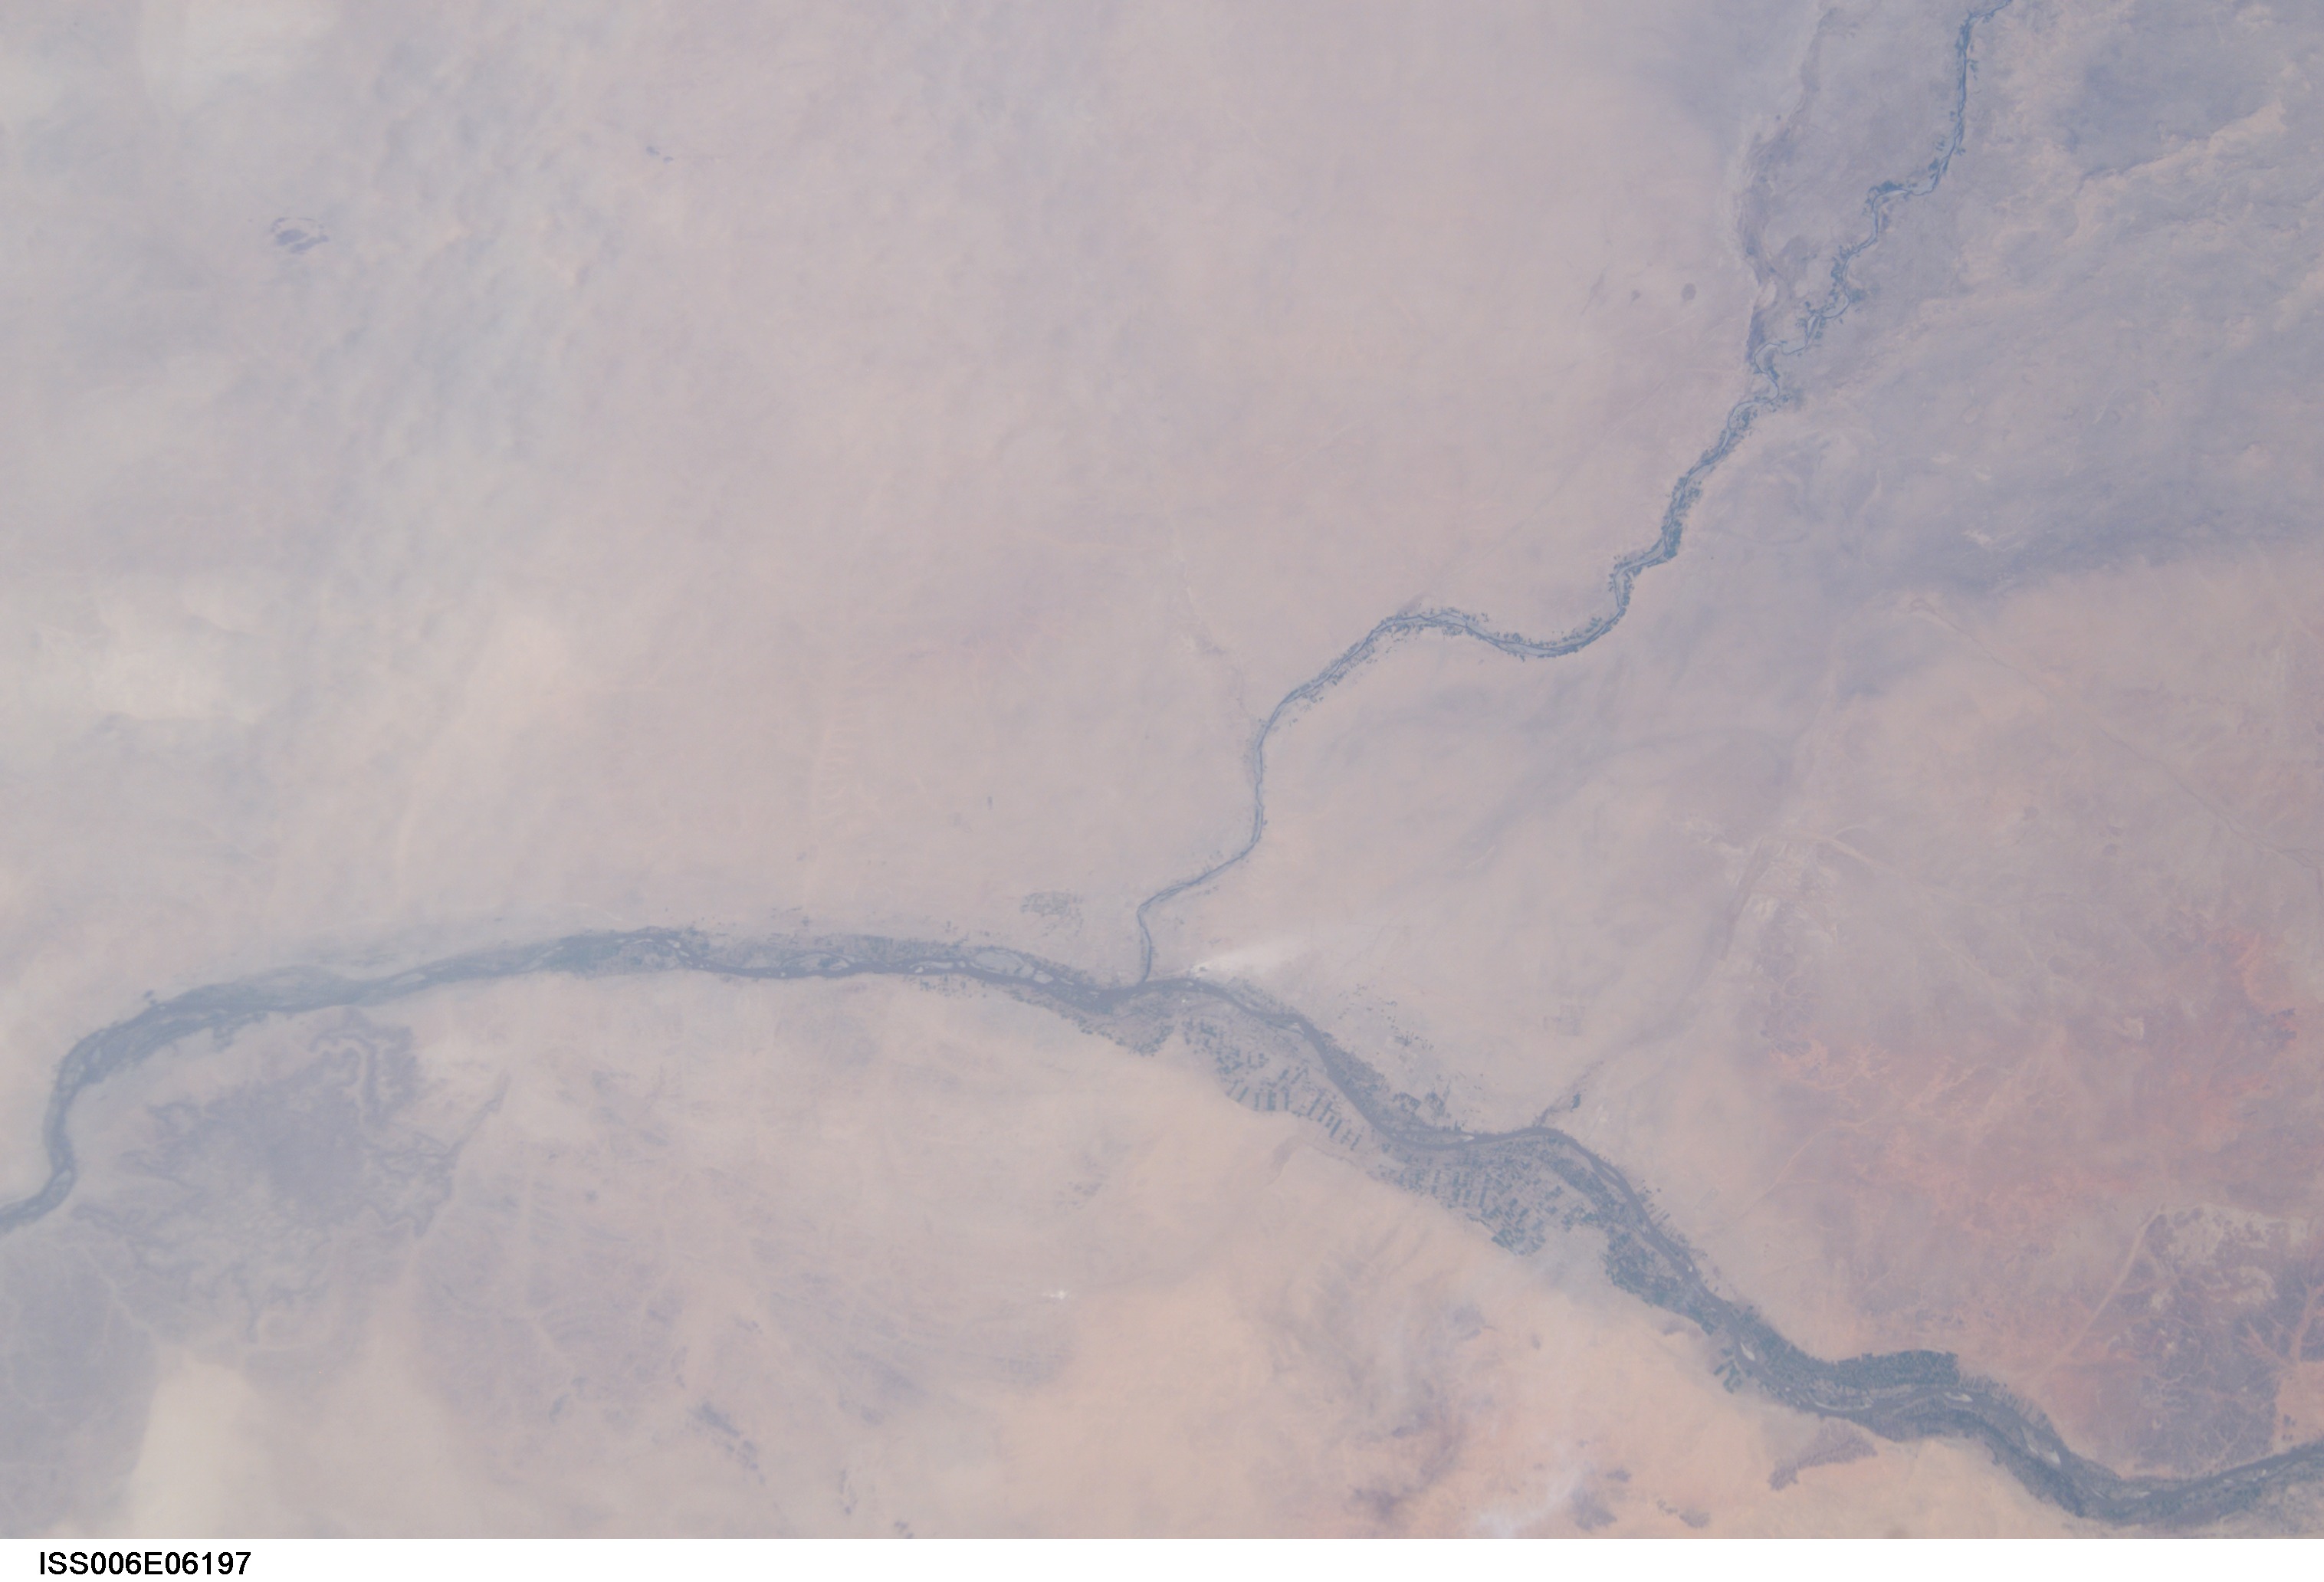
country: SUDAN
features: NILE, WADI DARTAEWAI, DESERT
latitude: 18.0
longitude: 34.0
